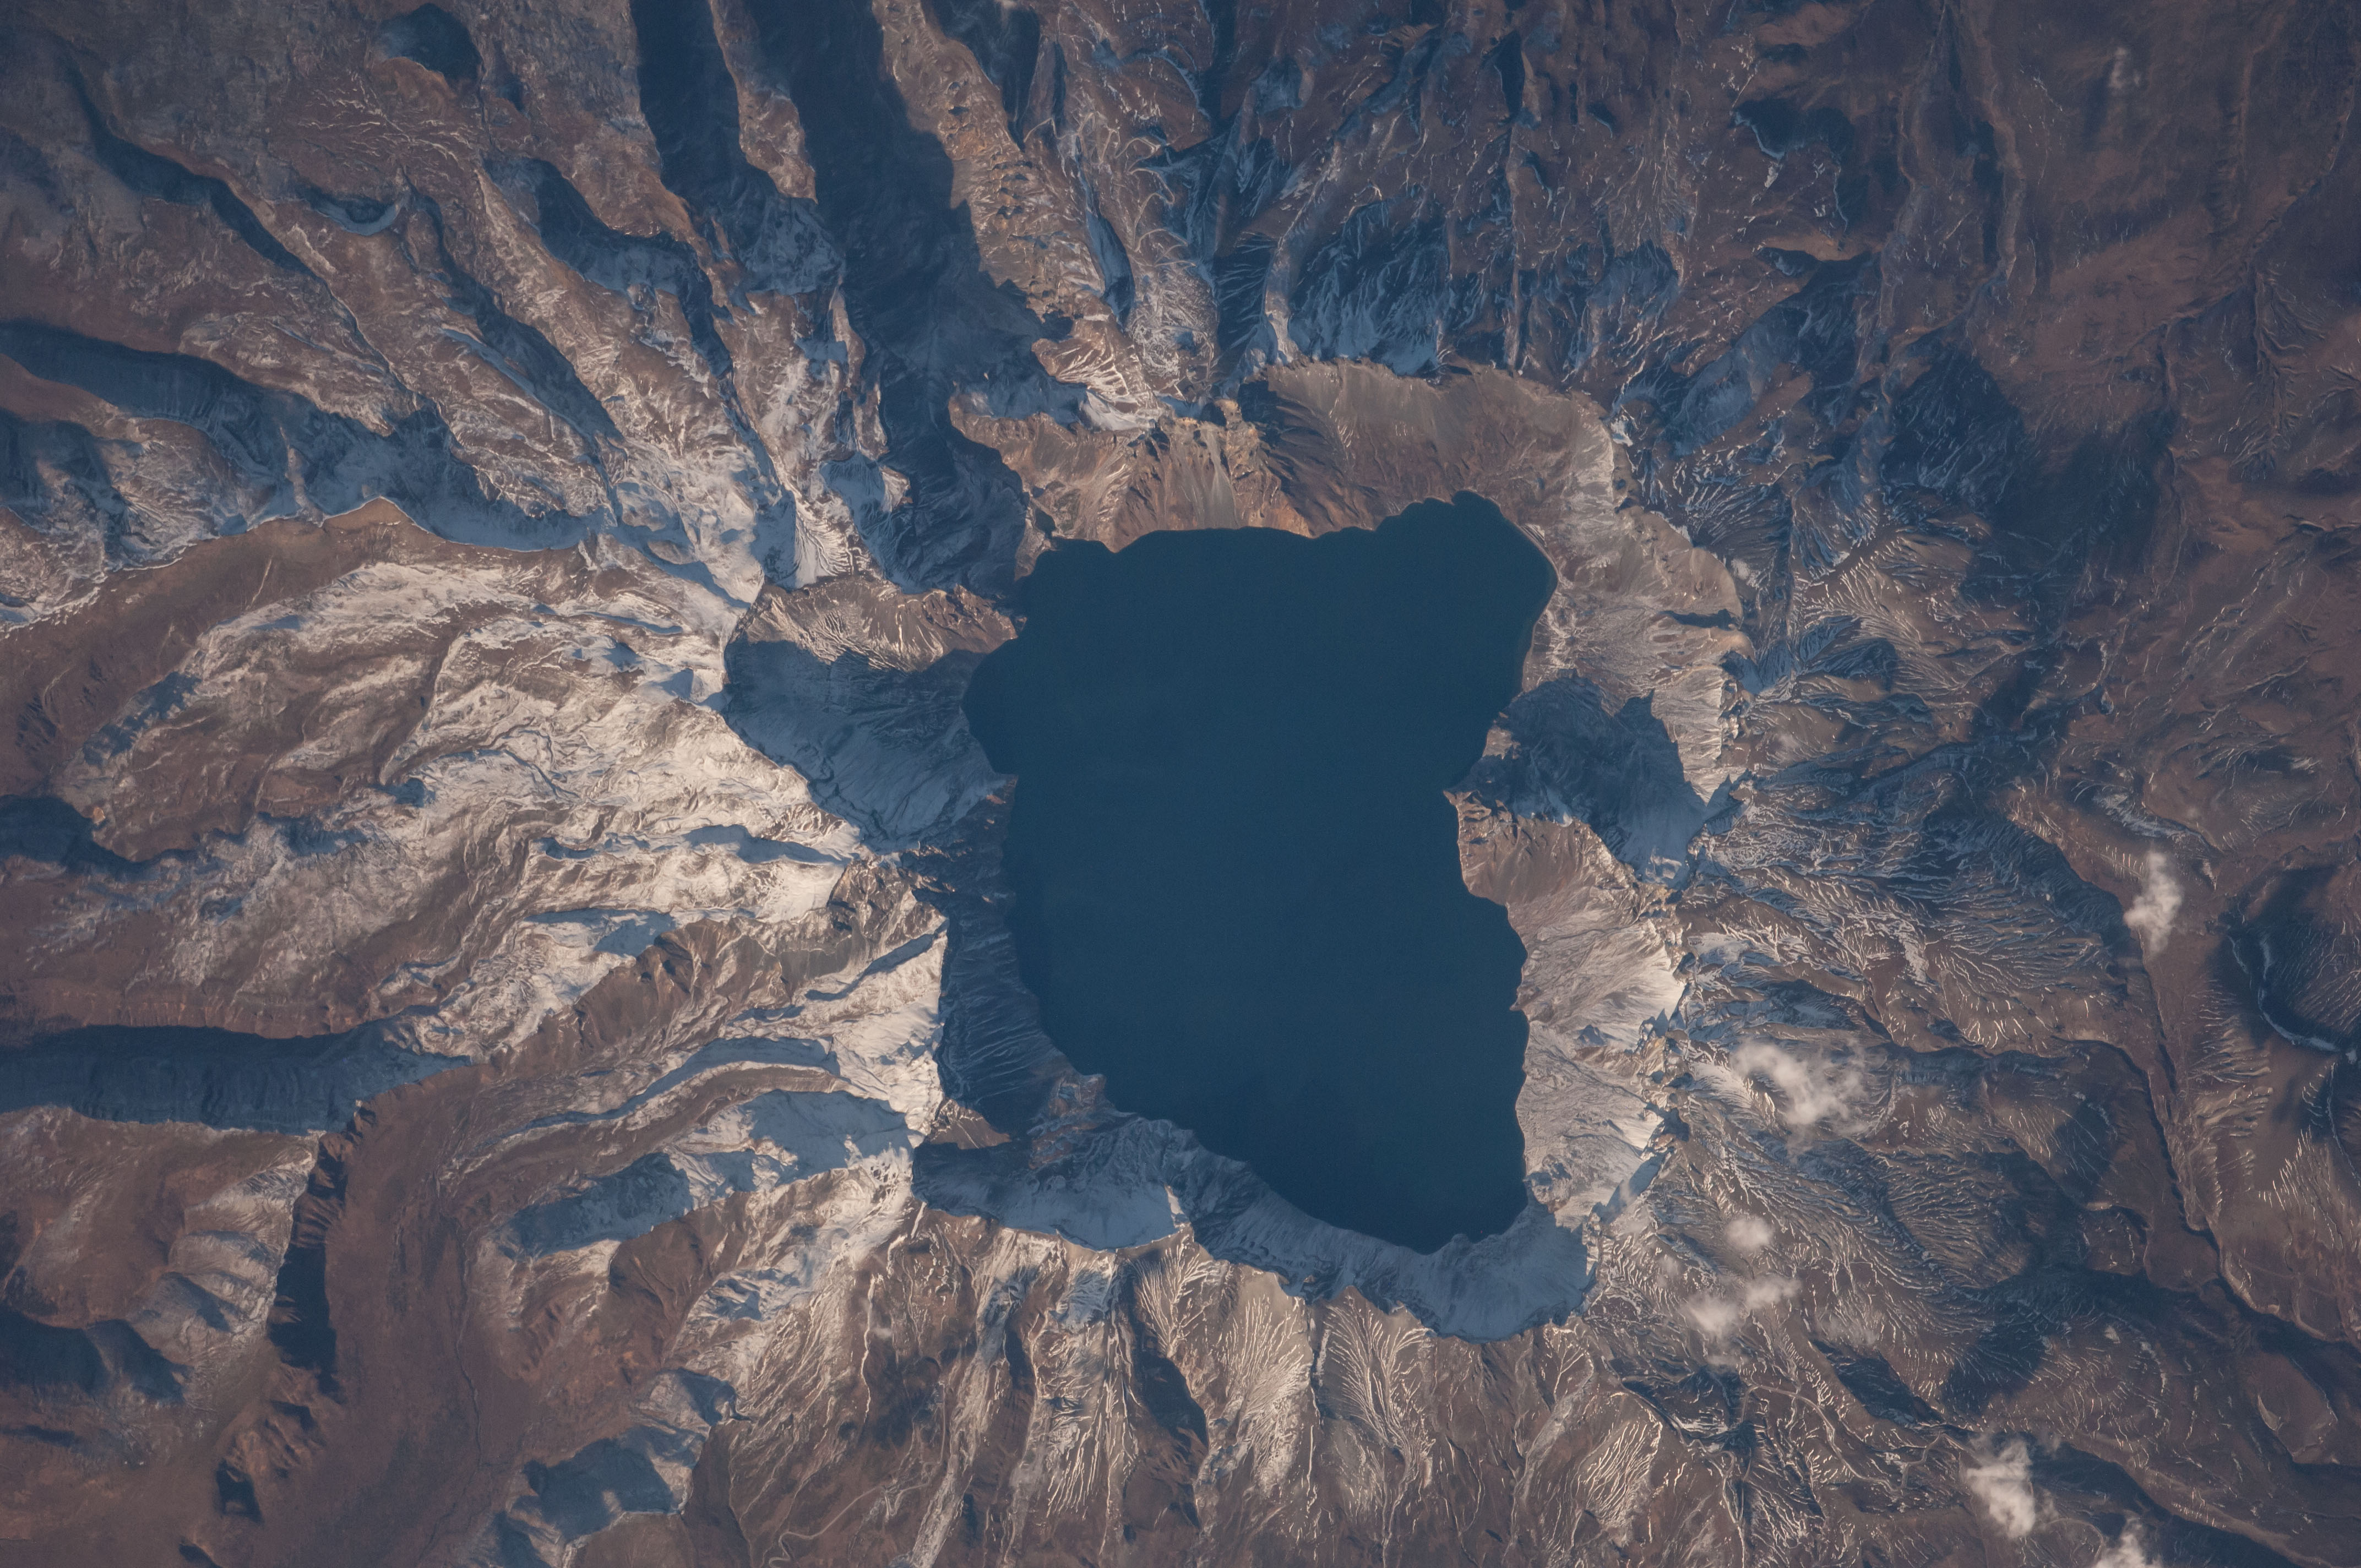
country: CHINA
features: L. CHON, HEAVEN L., PAEKTU MT. VOL., MT. BAEKDU VOL., CHANGBAI RA., BAEKDUDAEGAN R.
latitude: 42.0
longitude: 128.1
